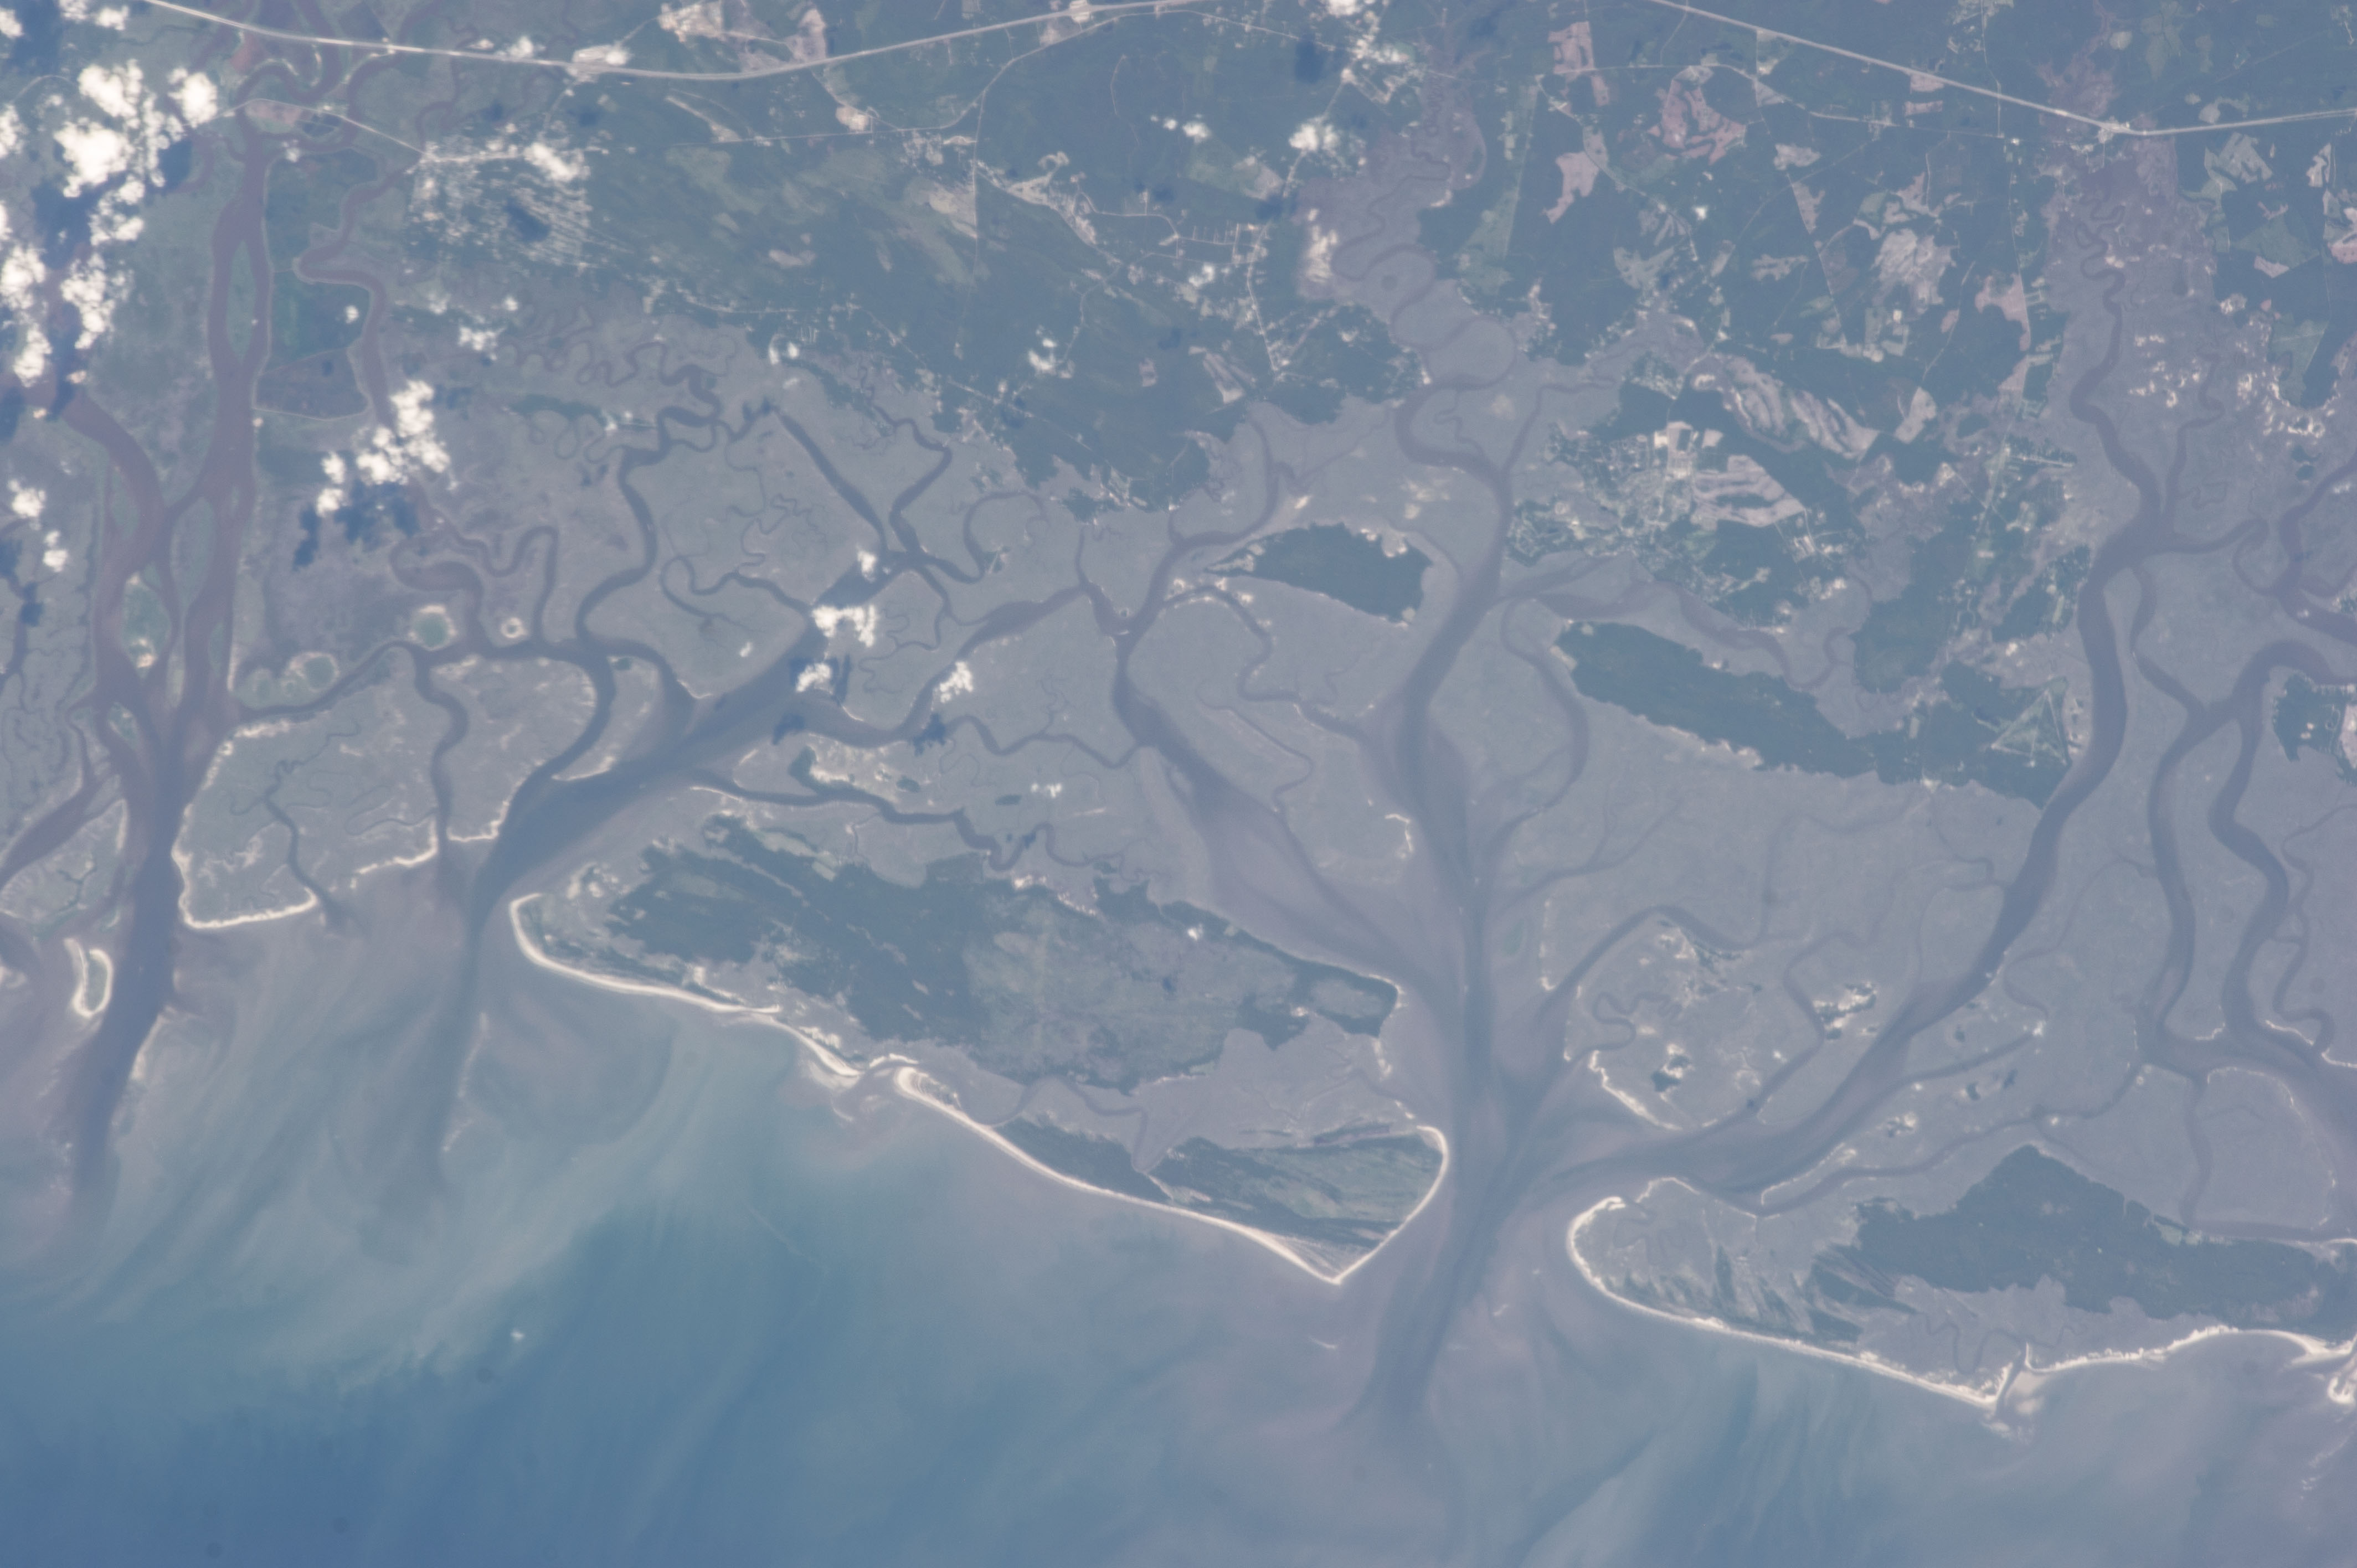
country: USA-GEORGIA
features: ATLANTIC O., SAPELO I., BLACKBEARD I., WETLANDS, SAPELO SOUND, SED., CHAN.
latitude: 31.5
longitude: -81.3
